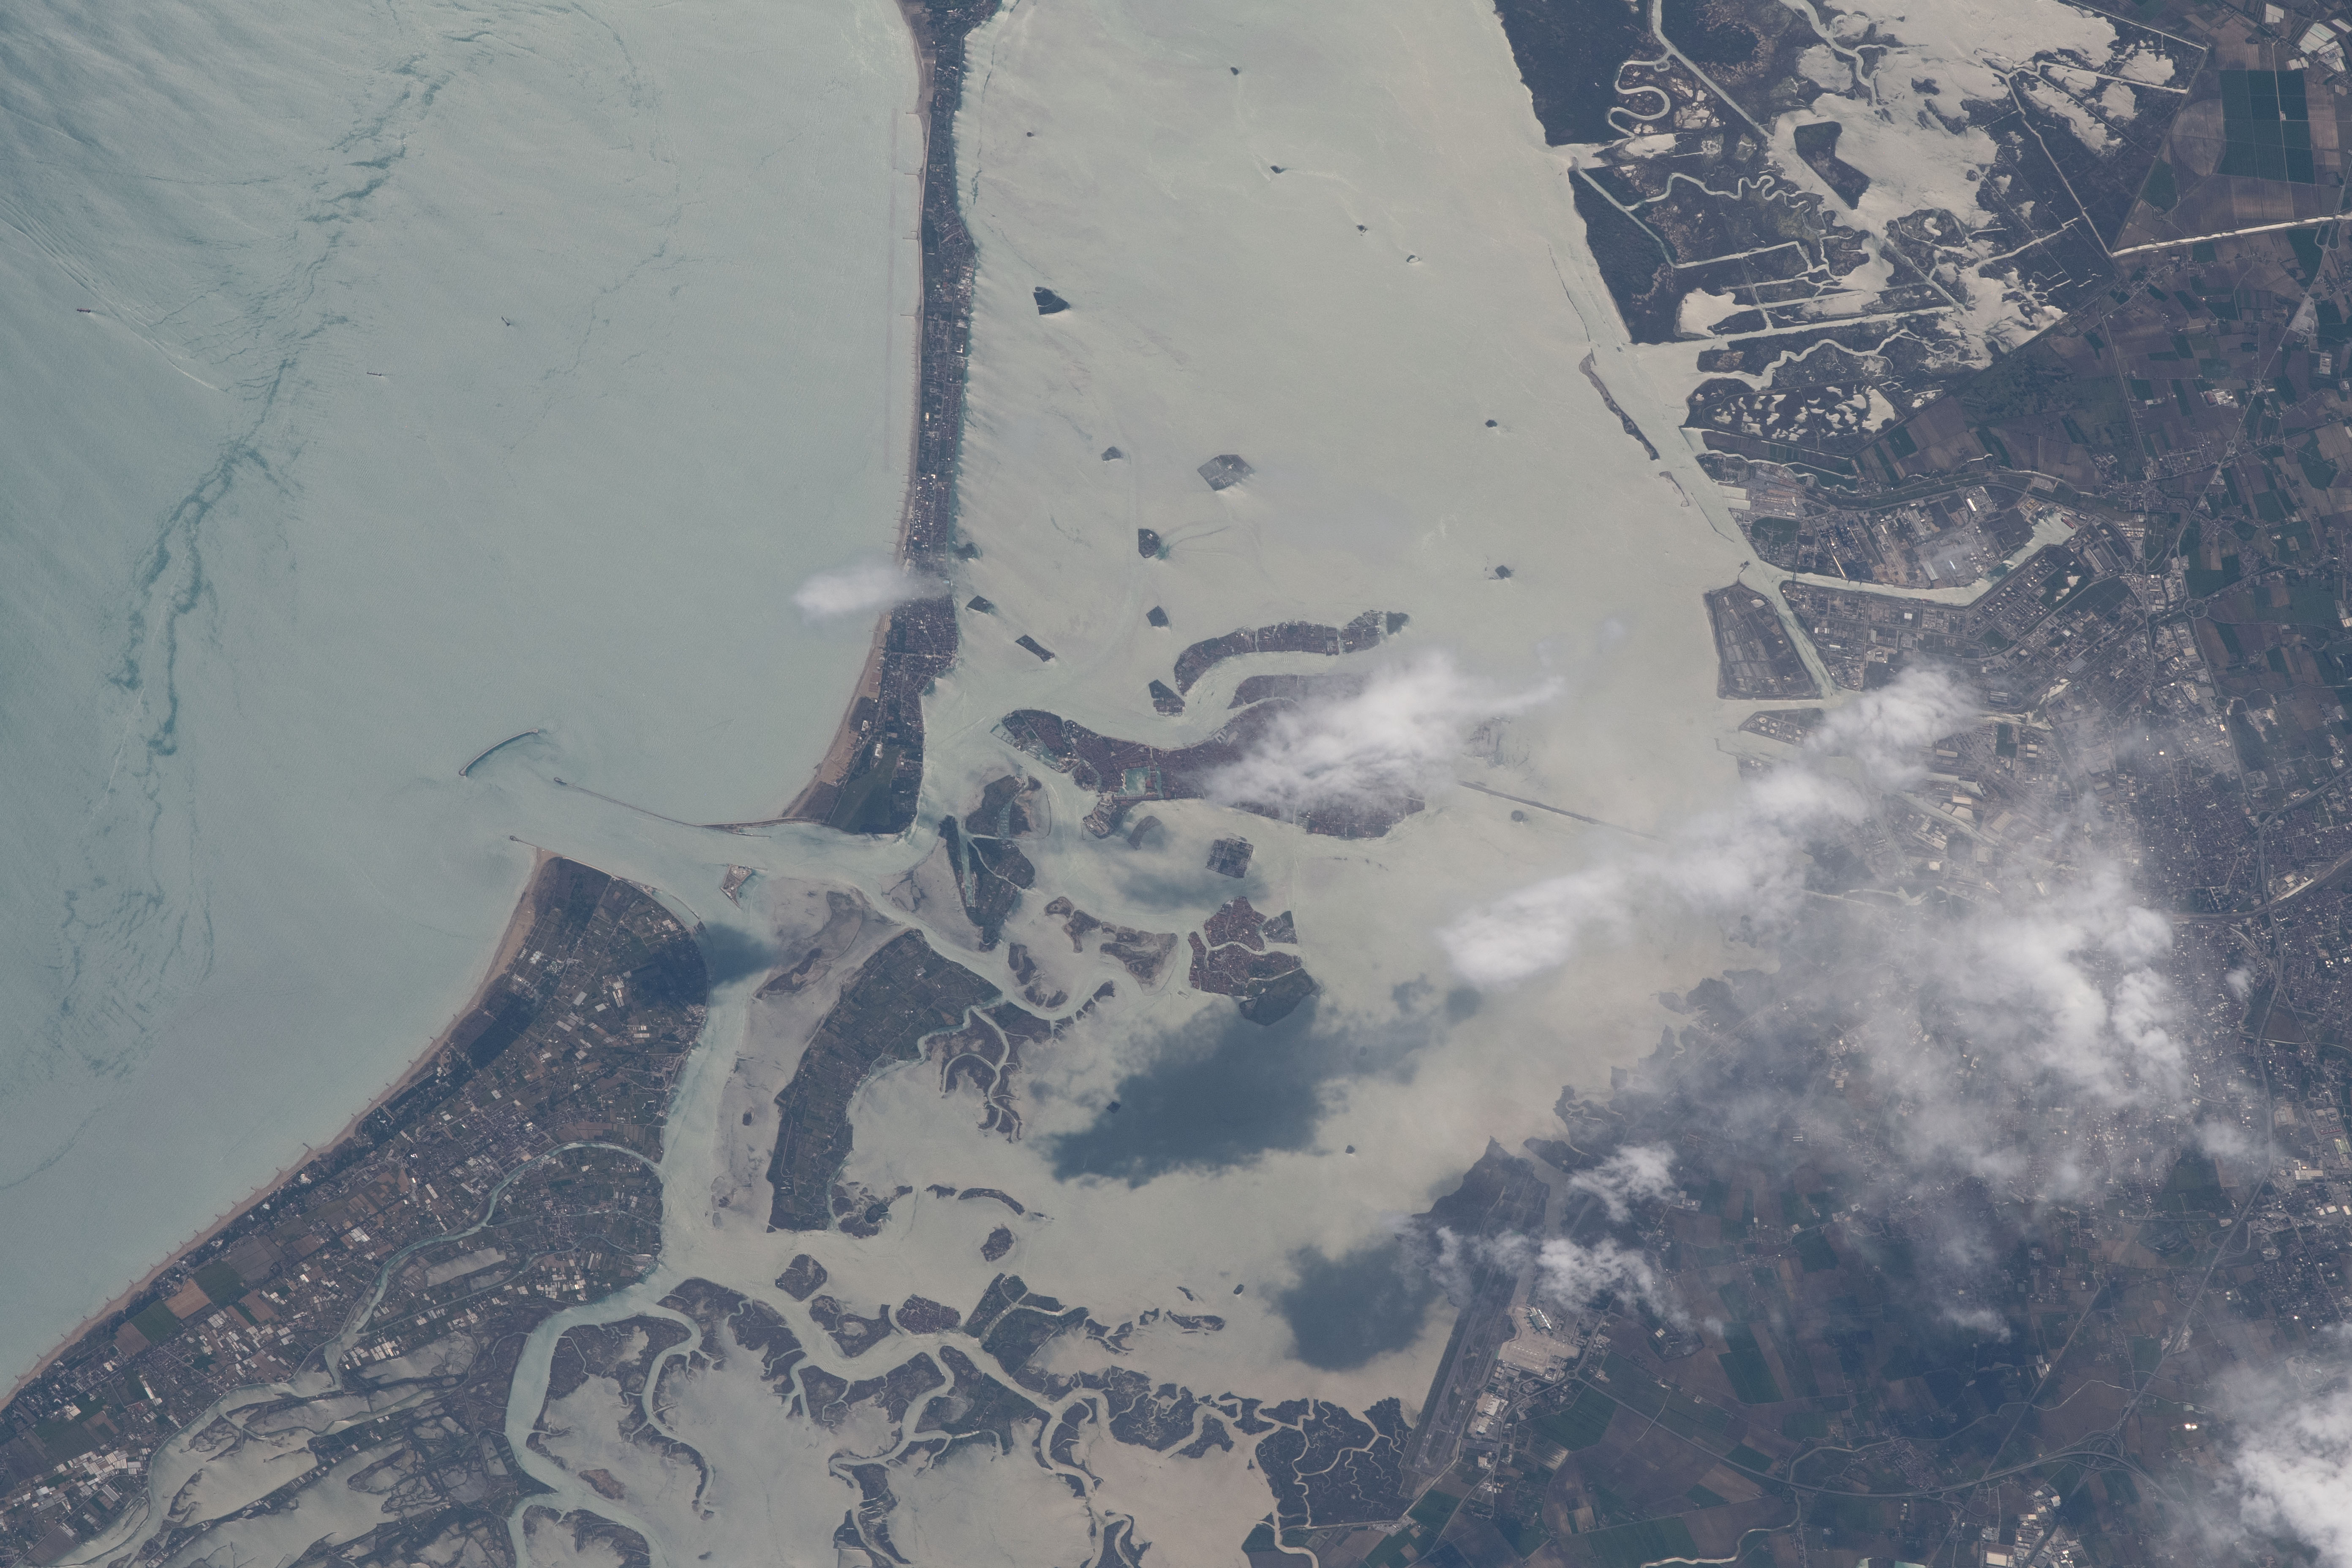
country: ITALY
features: VENETIAN LAGOON, VENICE, LIDO ISLAND, CANAL
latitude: 45.4
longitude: 12.4
